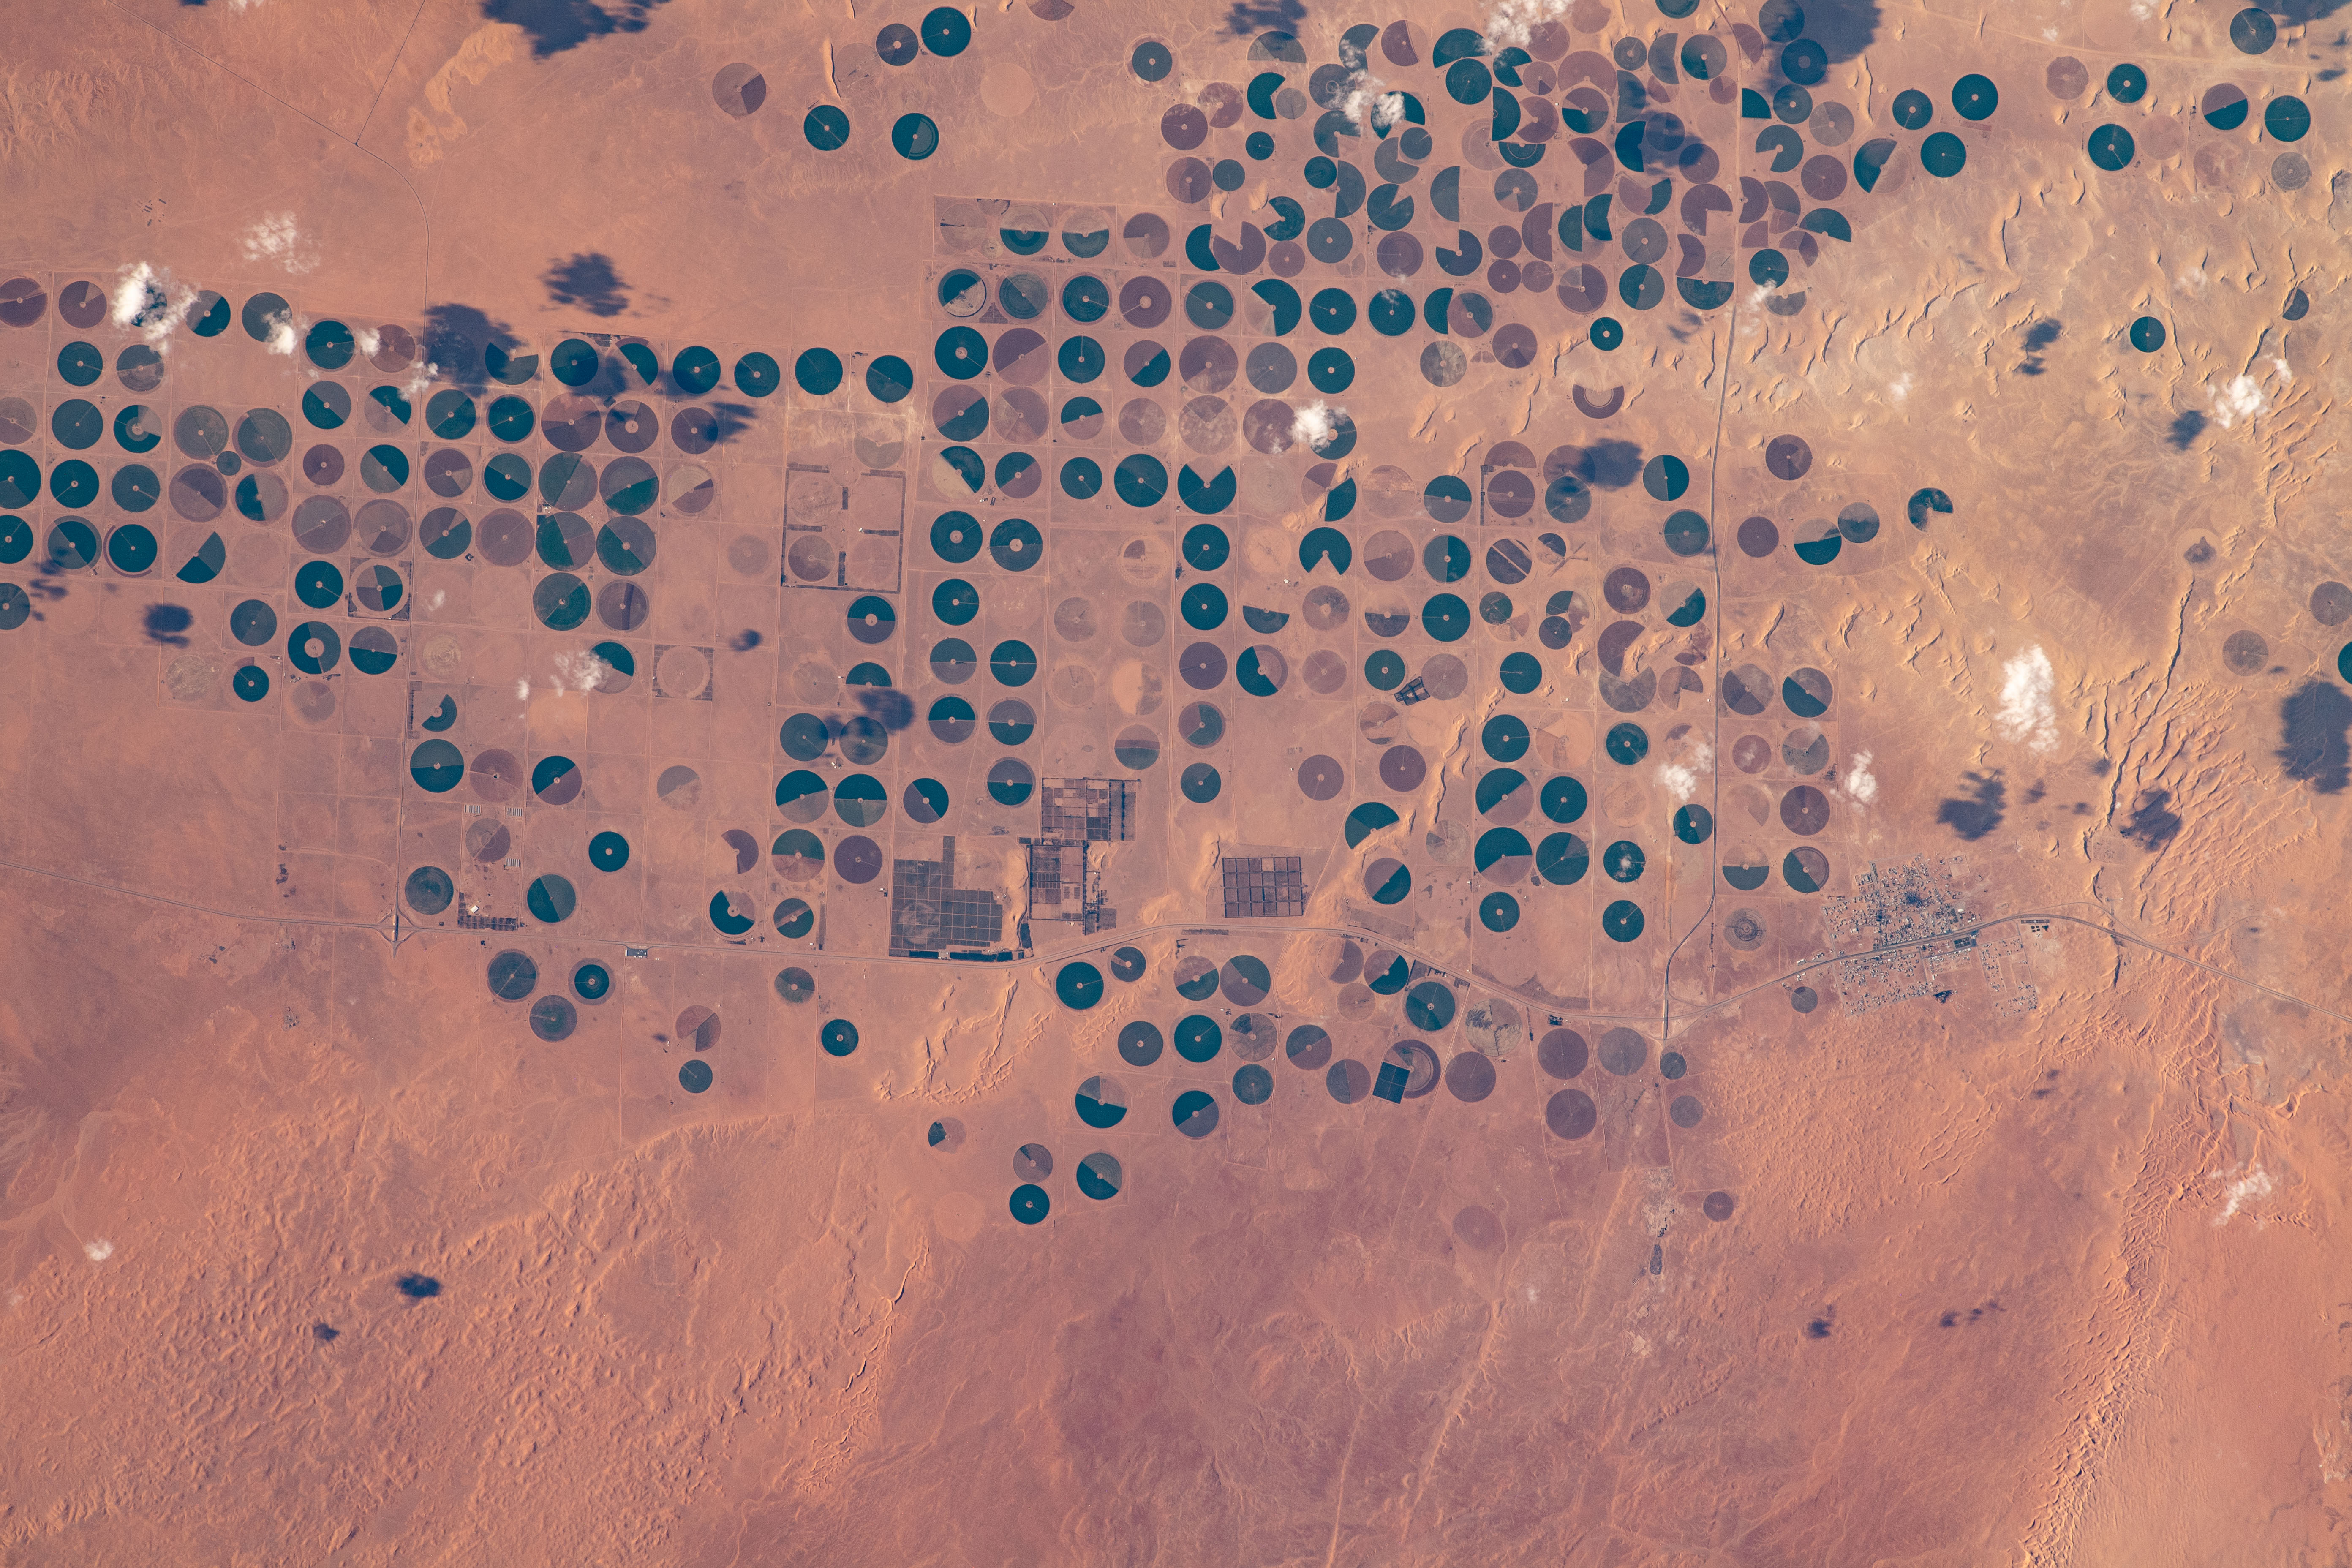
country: SAUDI ARABIA
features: AGRICULTURE, MEEGOWA
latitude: 29.8
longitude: 38.8
